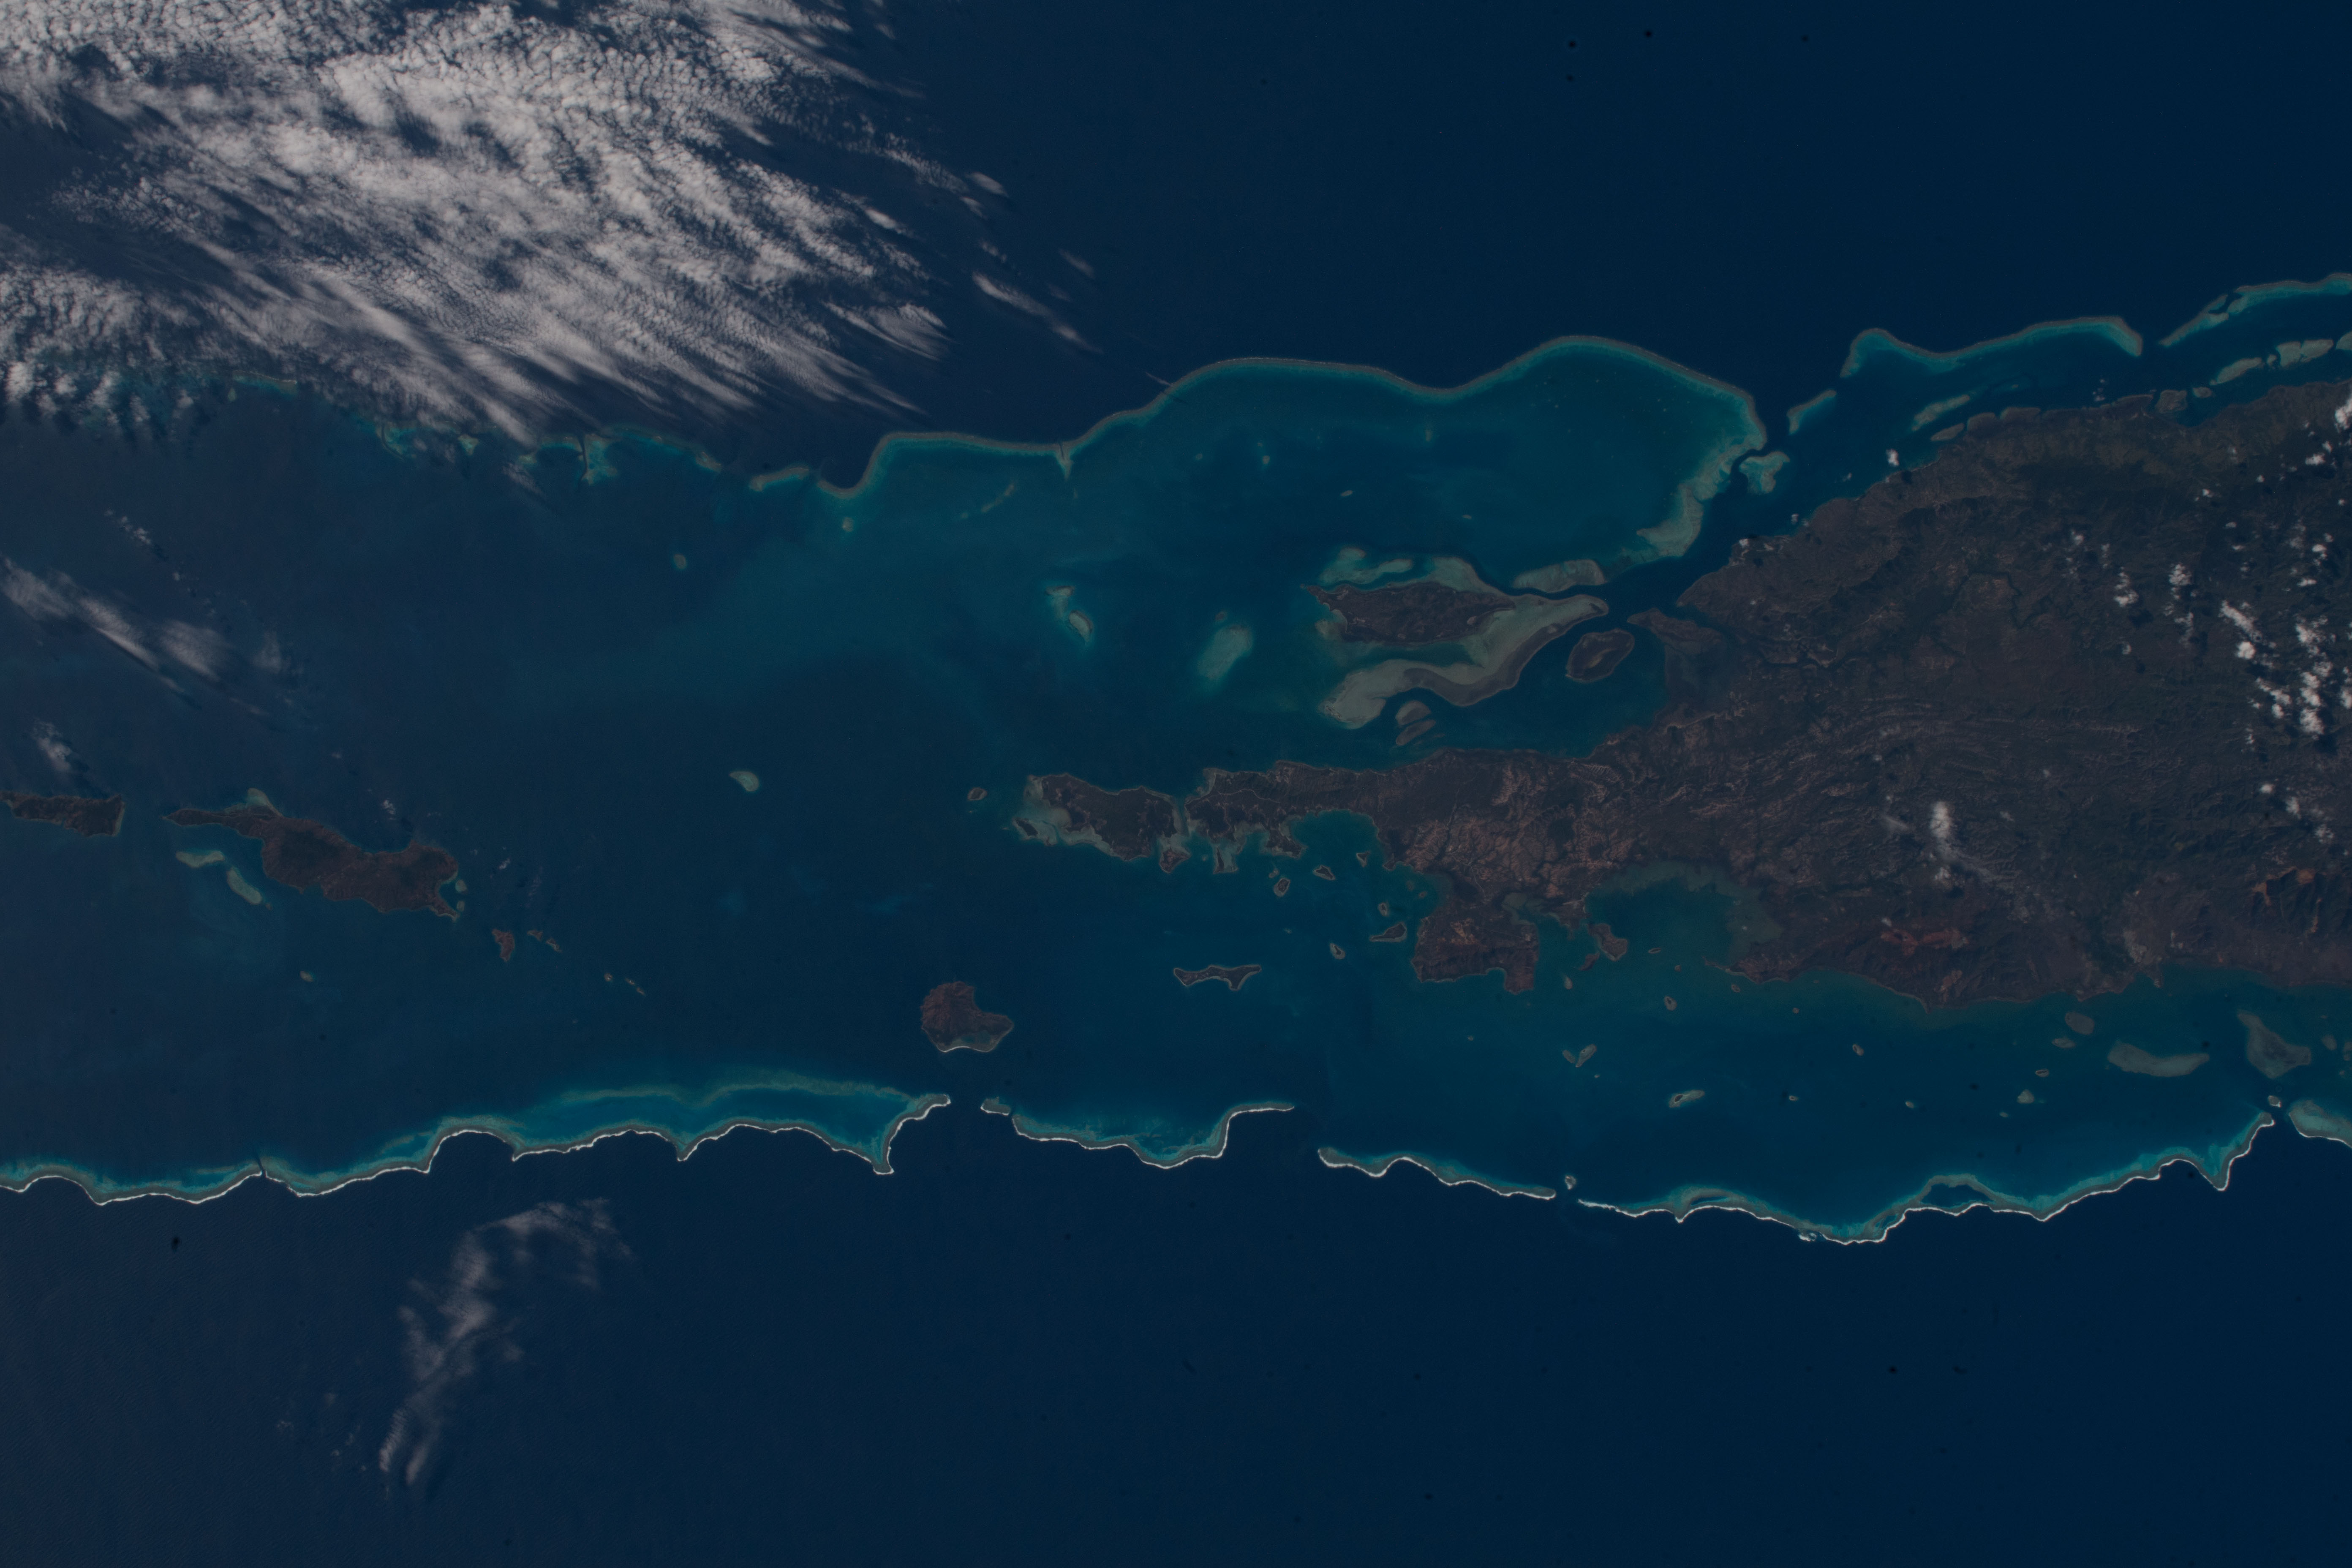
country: NEW CALEDONIA
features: ART ISLAND, NEBA ISLAND, BOH ISLAND, BALABIO ISLAND, PAM ISLAND, BAABA ISLAND, PIA ISLAND
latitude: -20.1
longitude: 164.0
